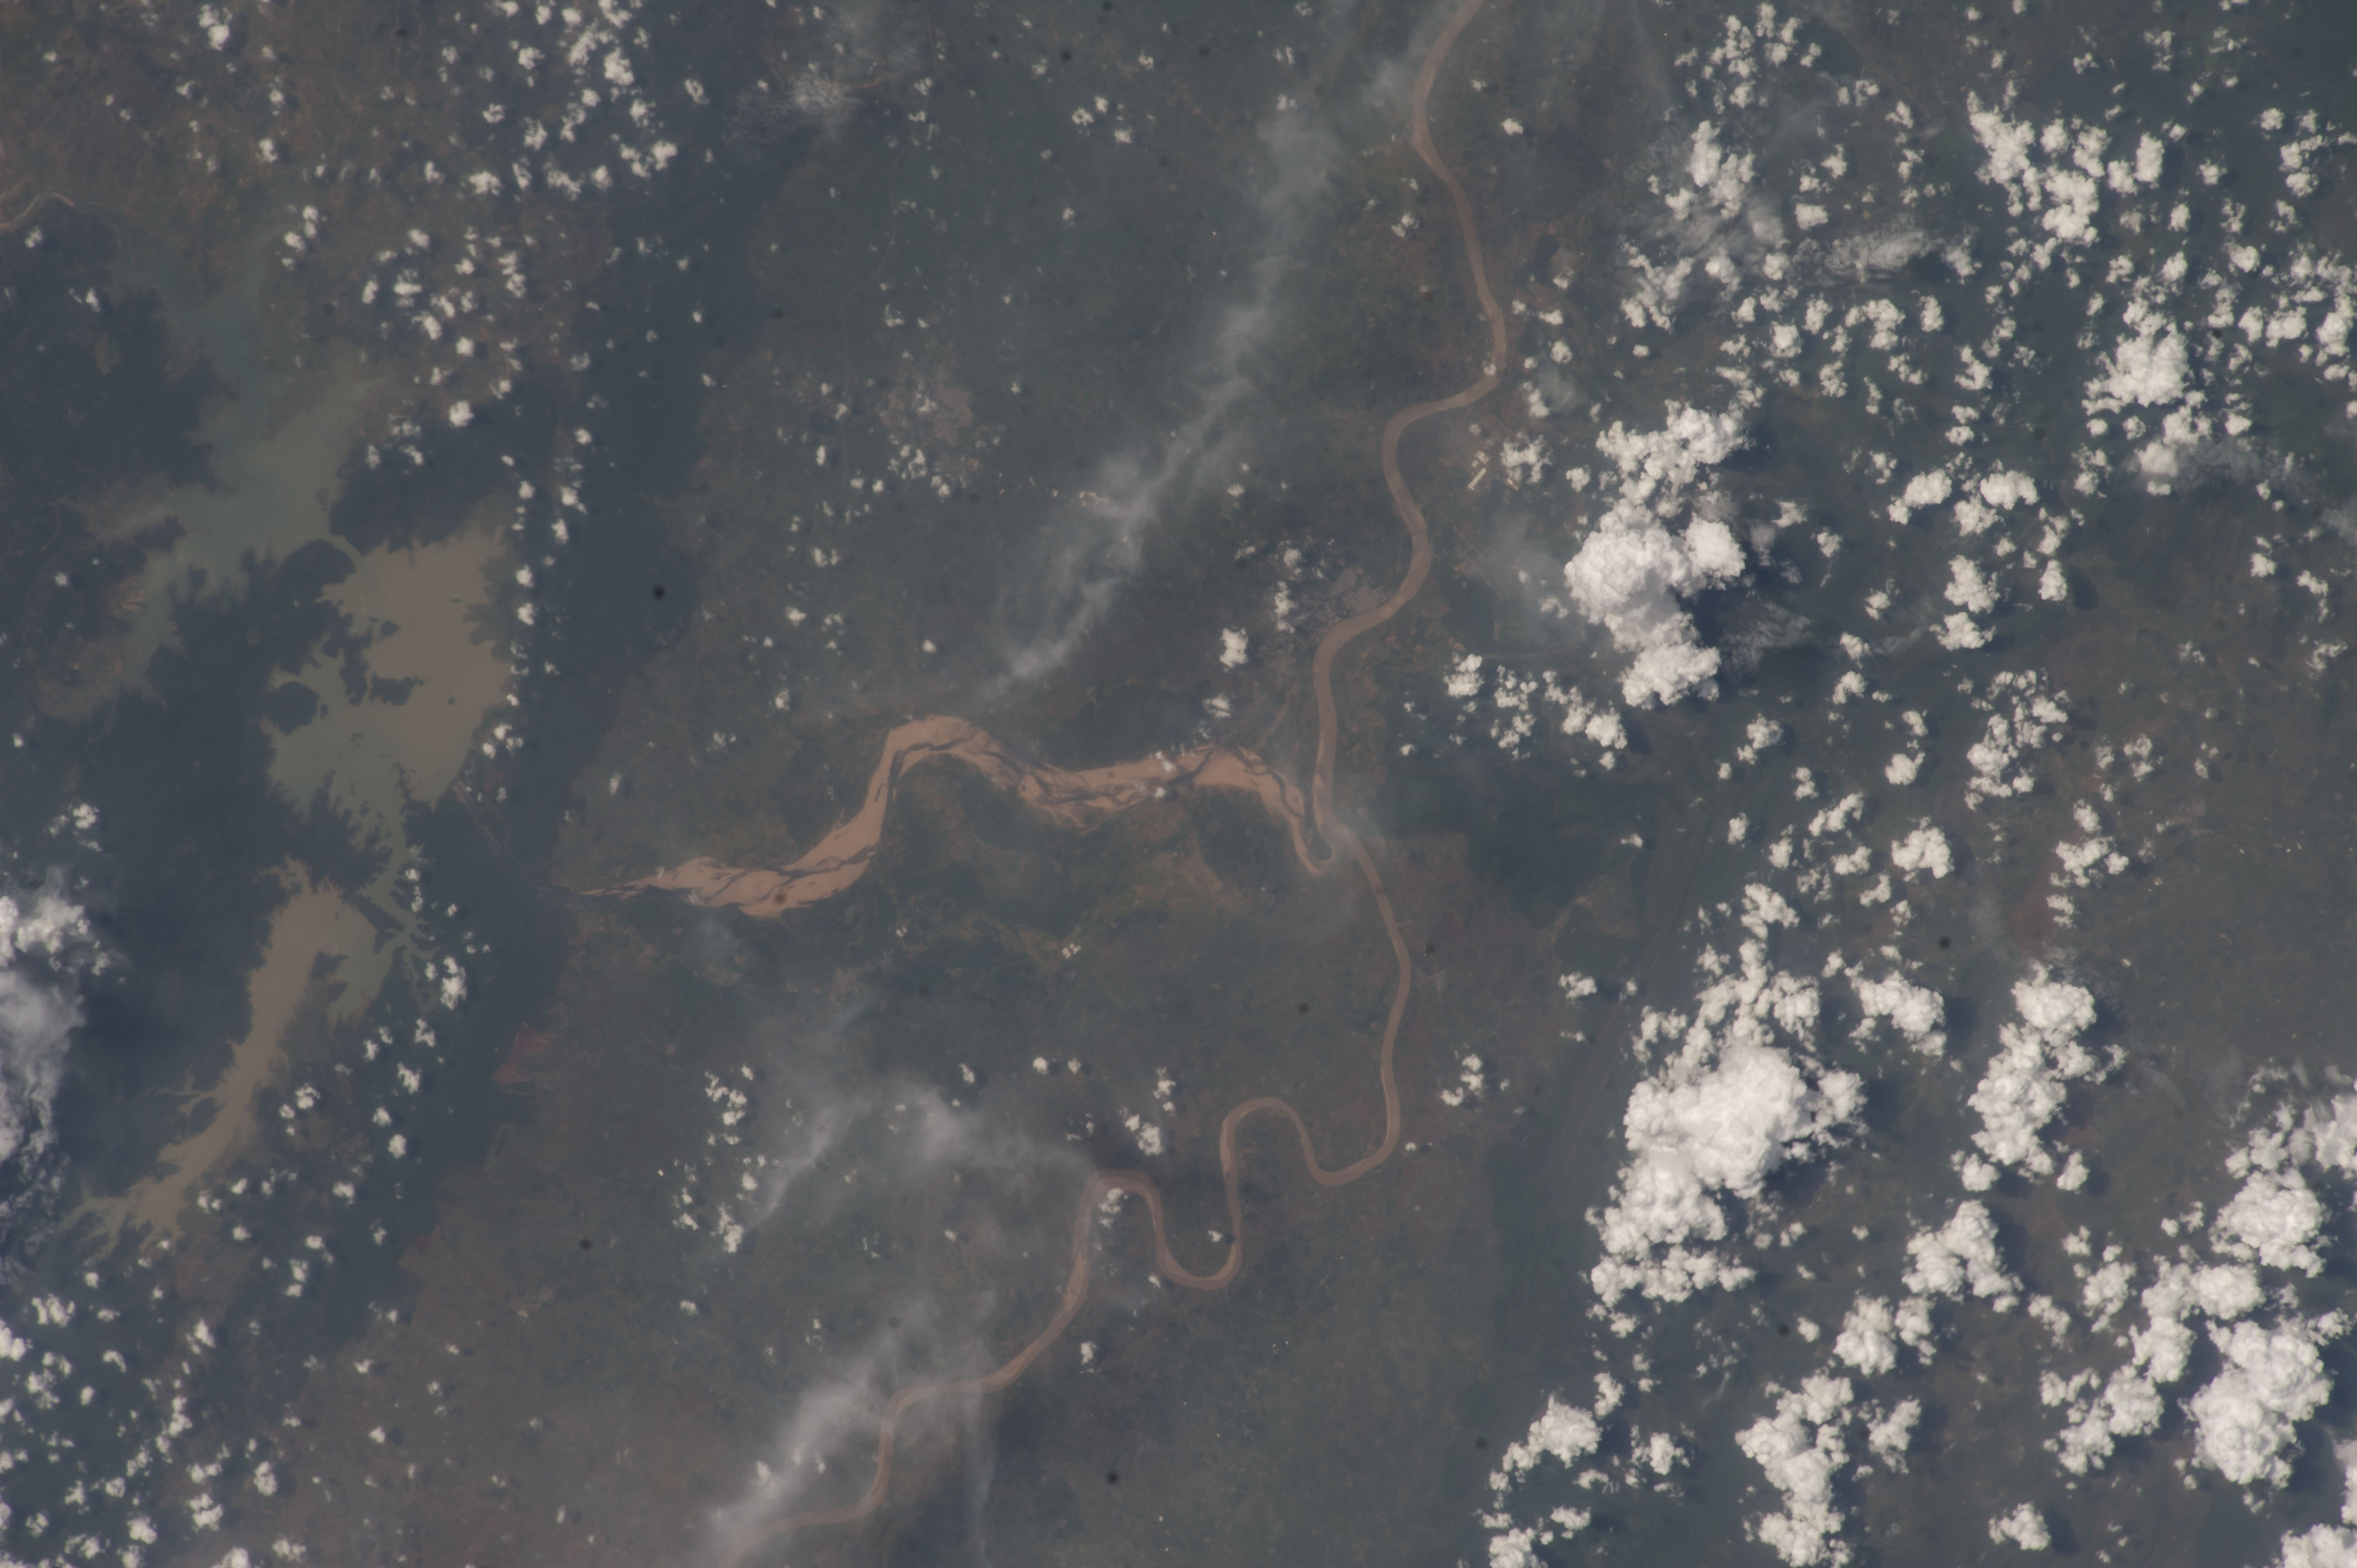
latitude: 22.8
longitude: 77.8
